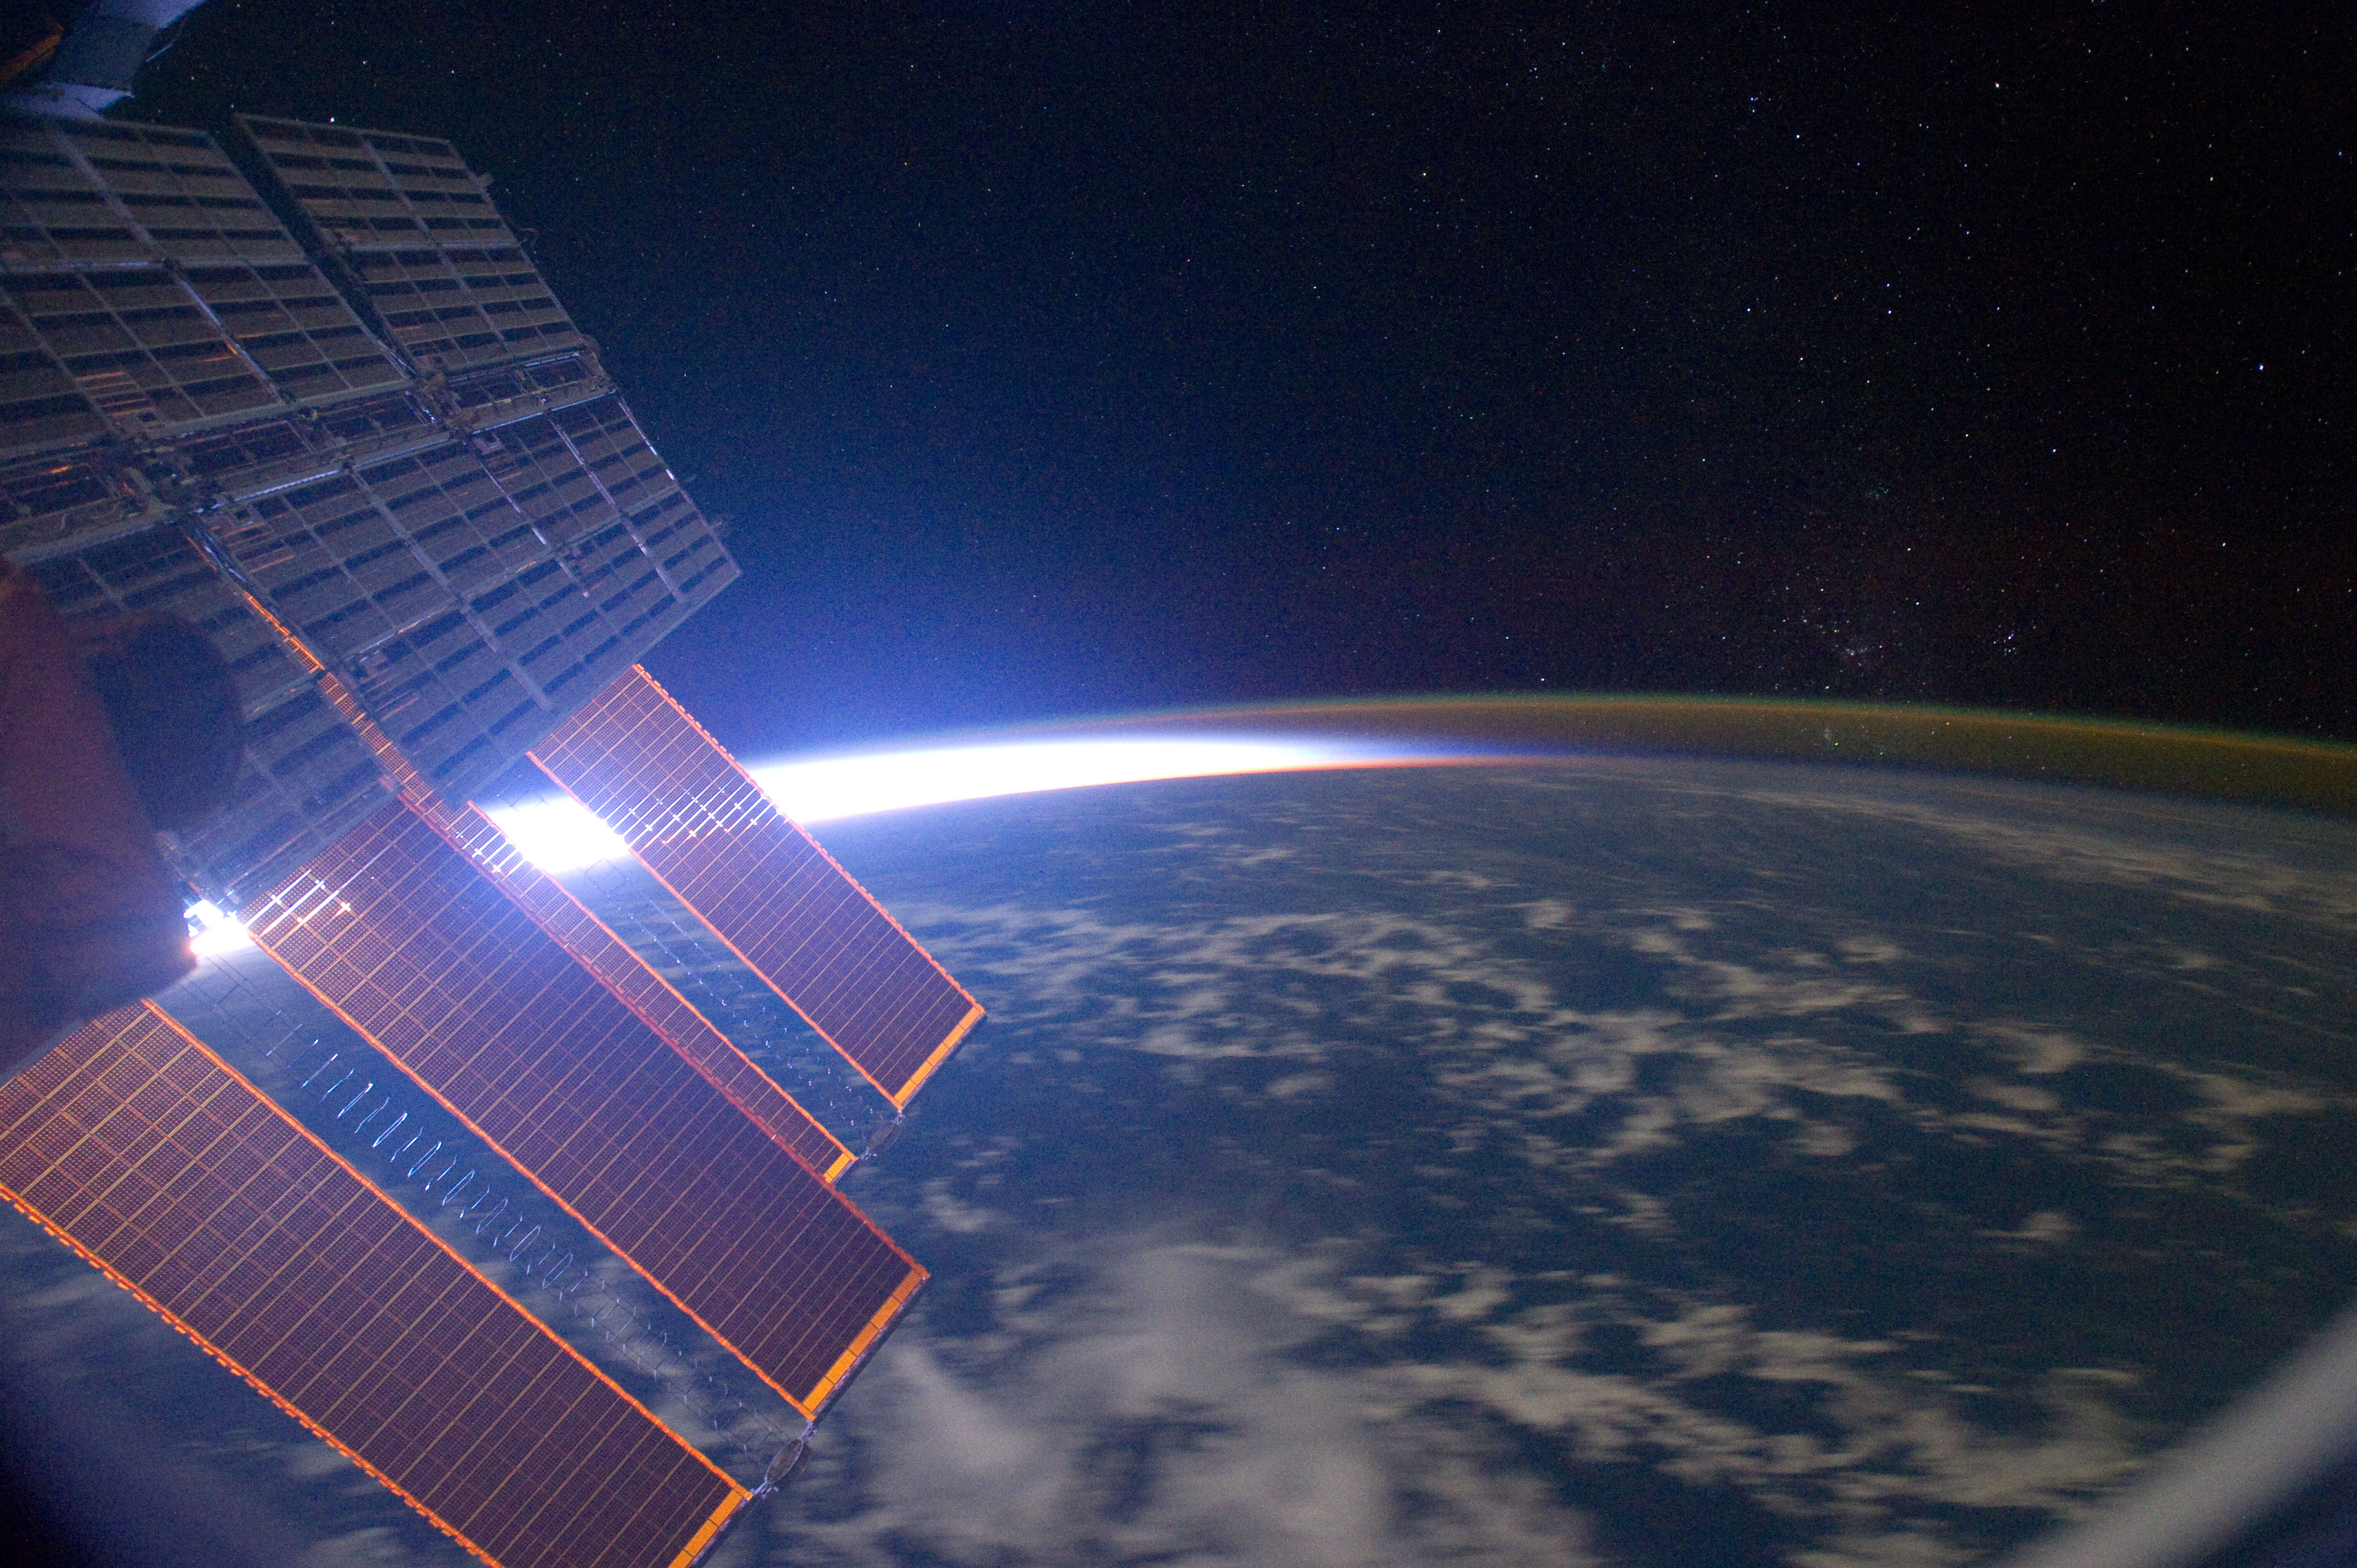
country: ATMOSPHERIC LIMB
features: AIRGLOW, TERMINATOR, CENTRAL PACIFIC OCEAN
